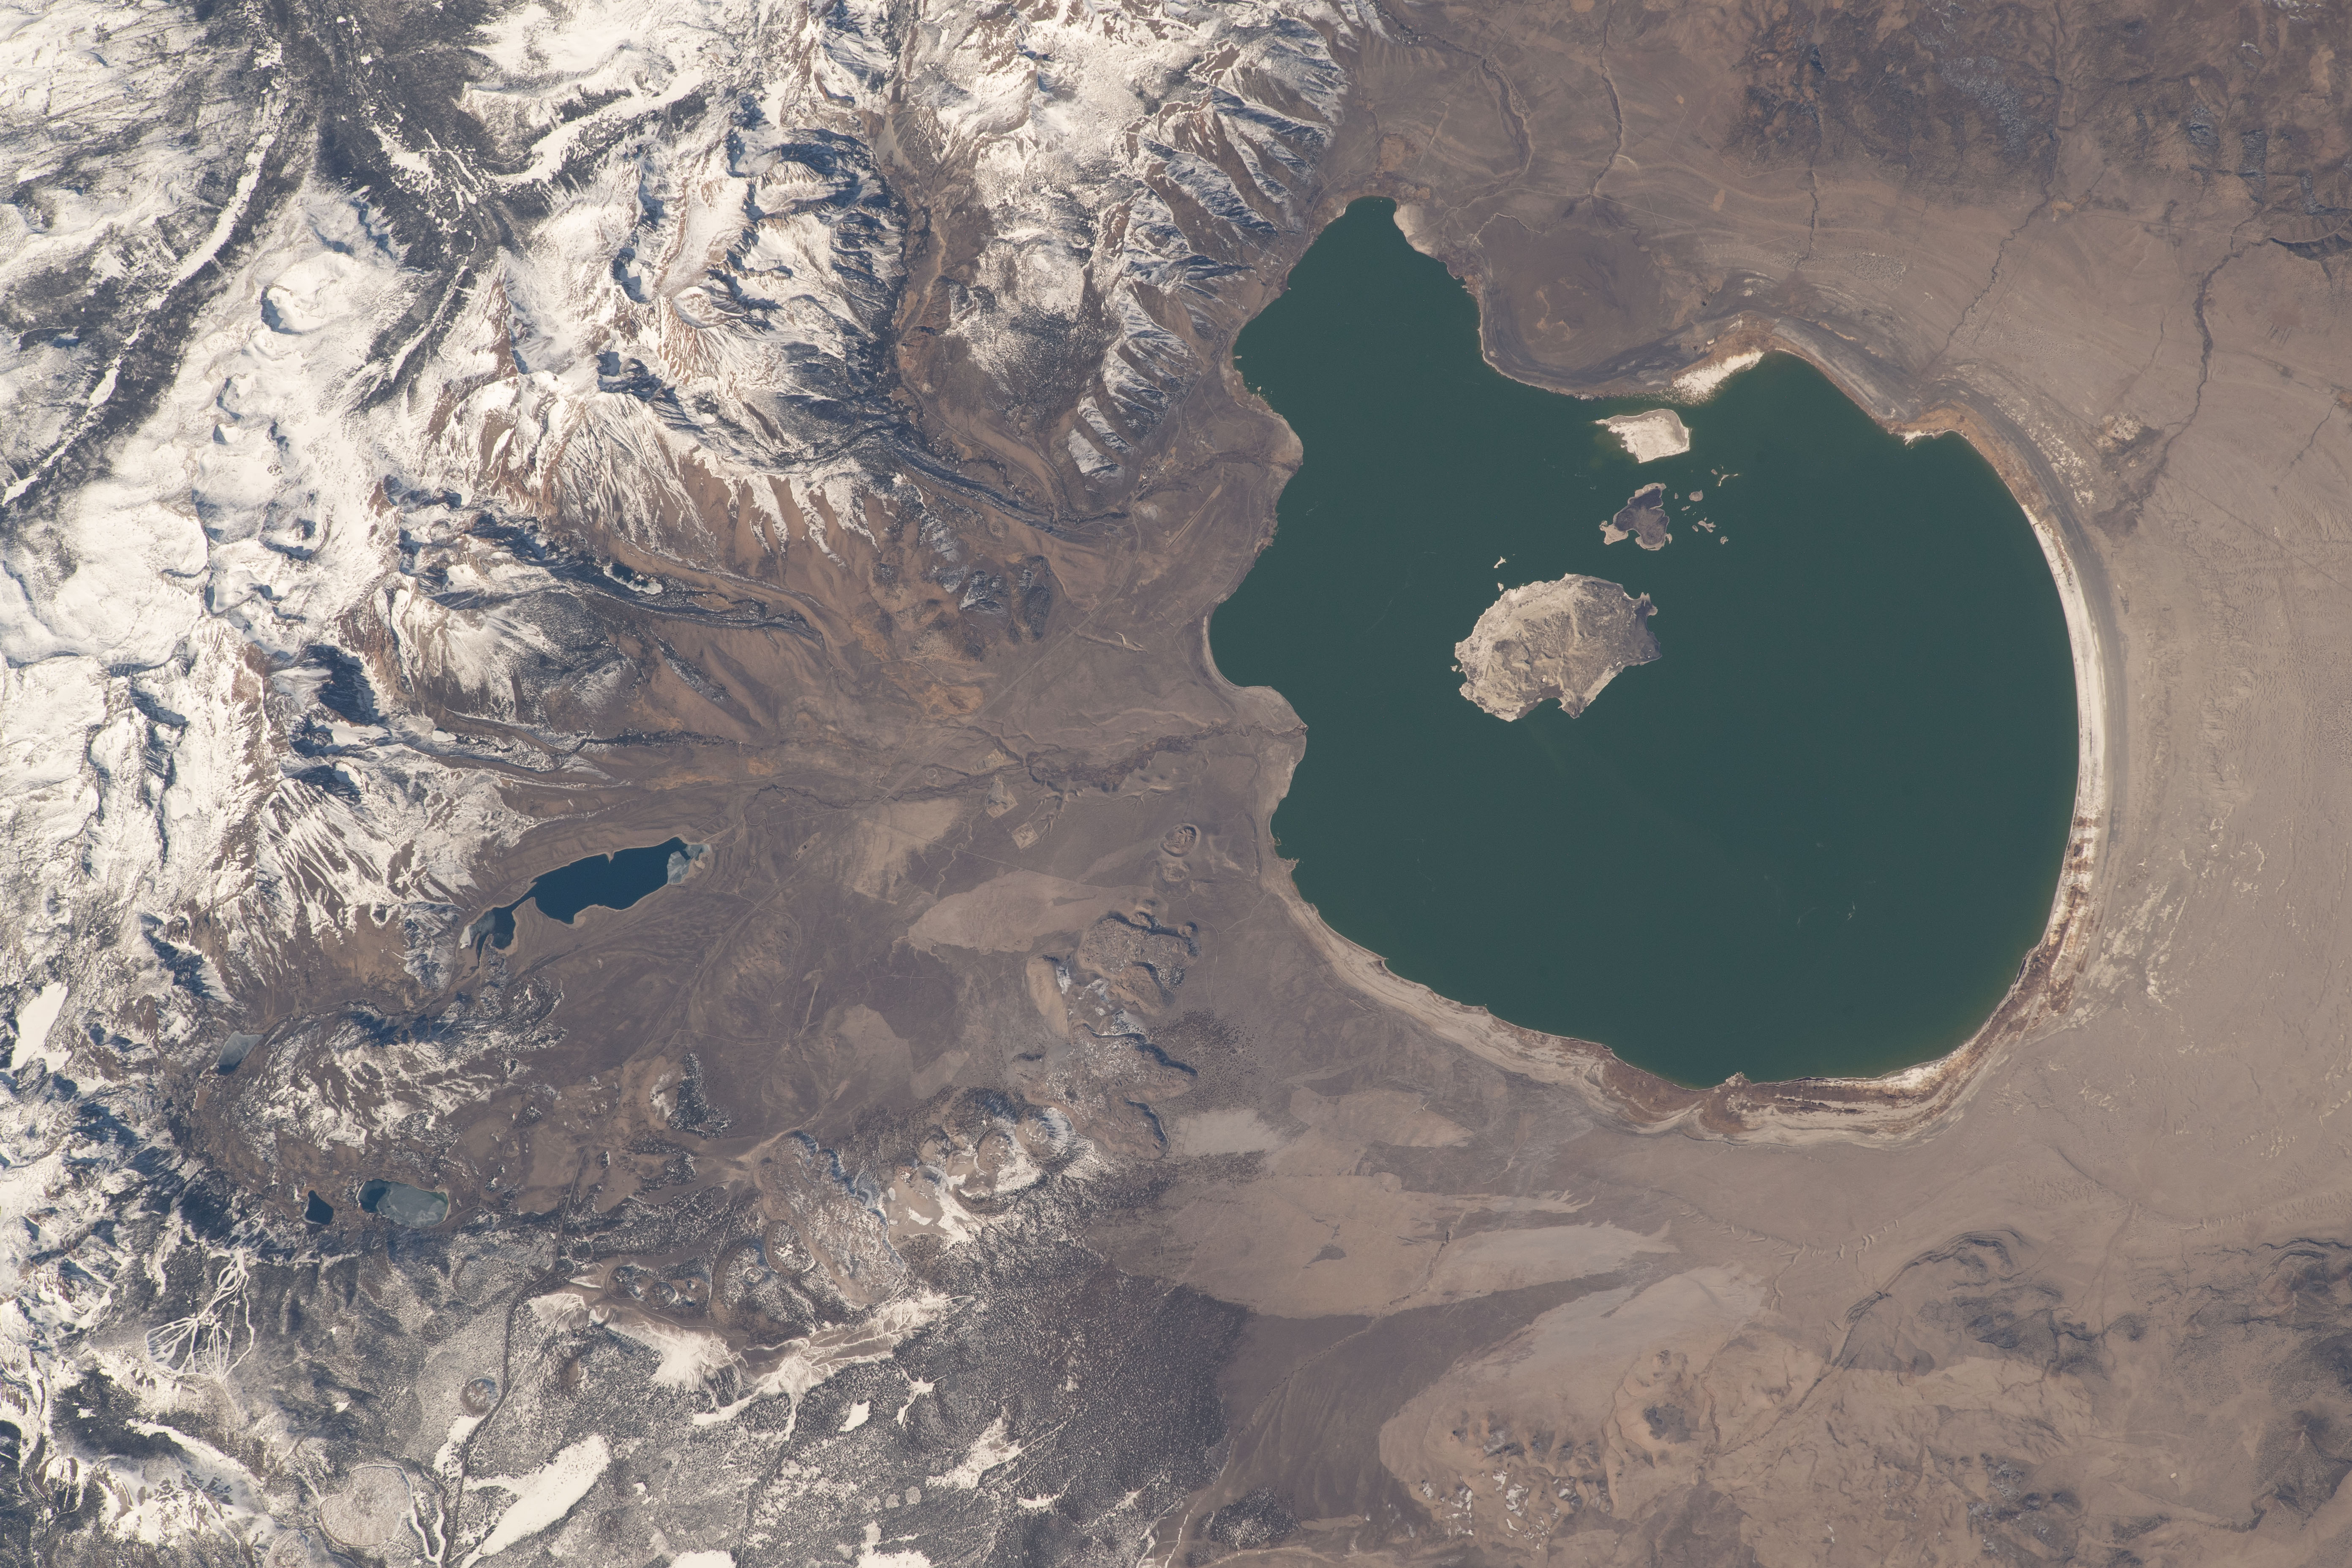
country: USA-CALIFORNIA
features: MONO LAKE, PAONA ISLAND, INYO NATIONAL FOREST, SIERRA NEVADAS
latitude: 37.9
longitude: -119.1
